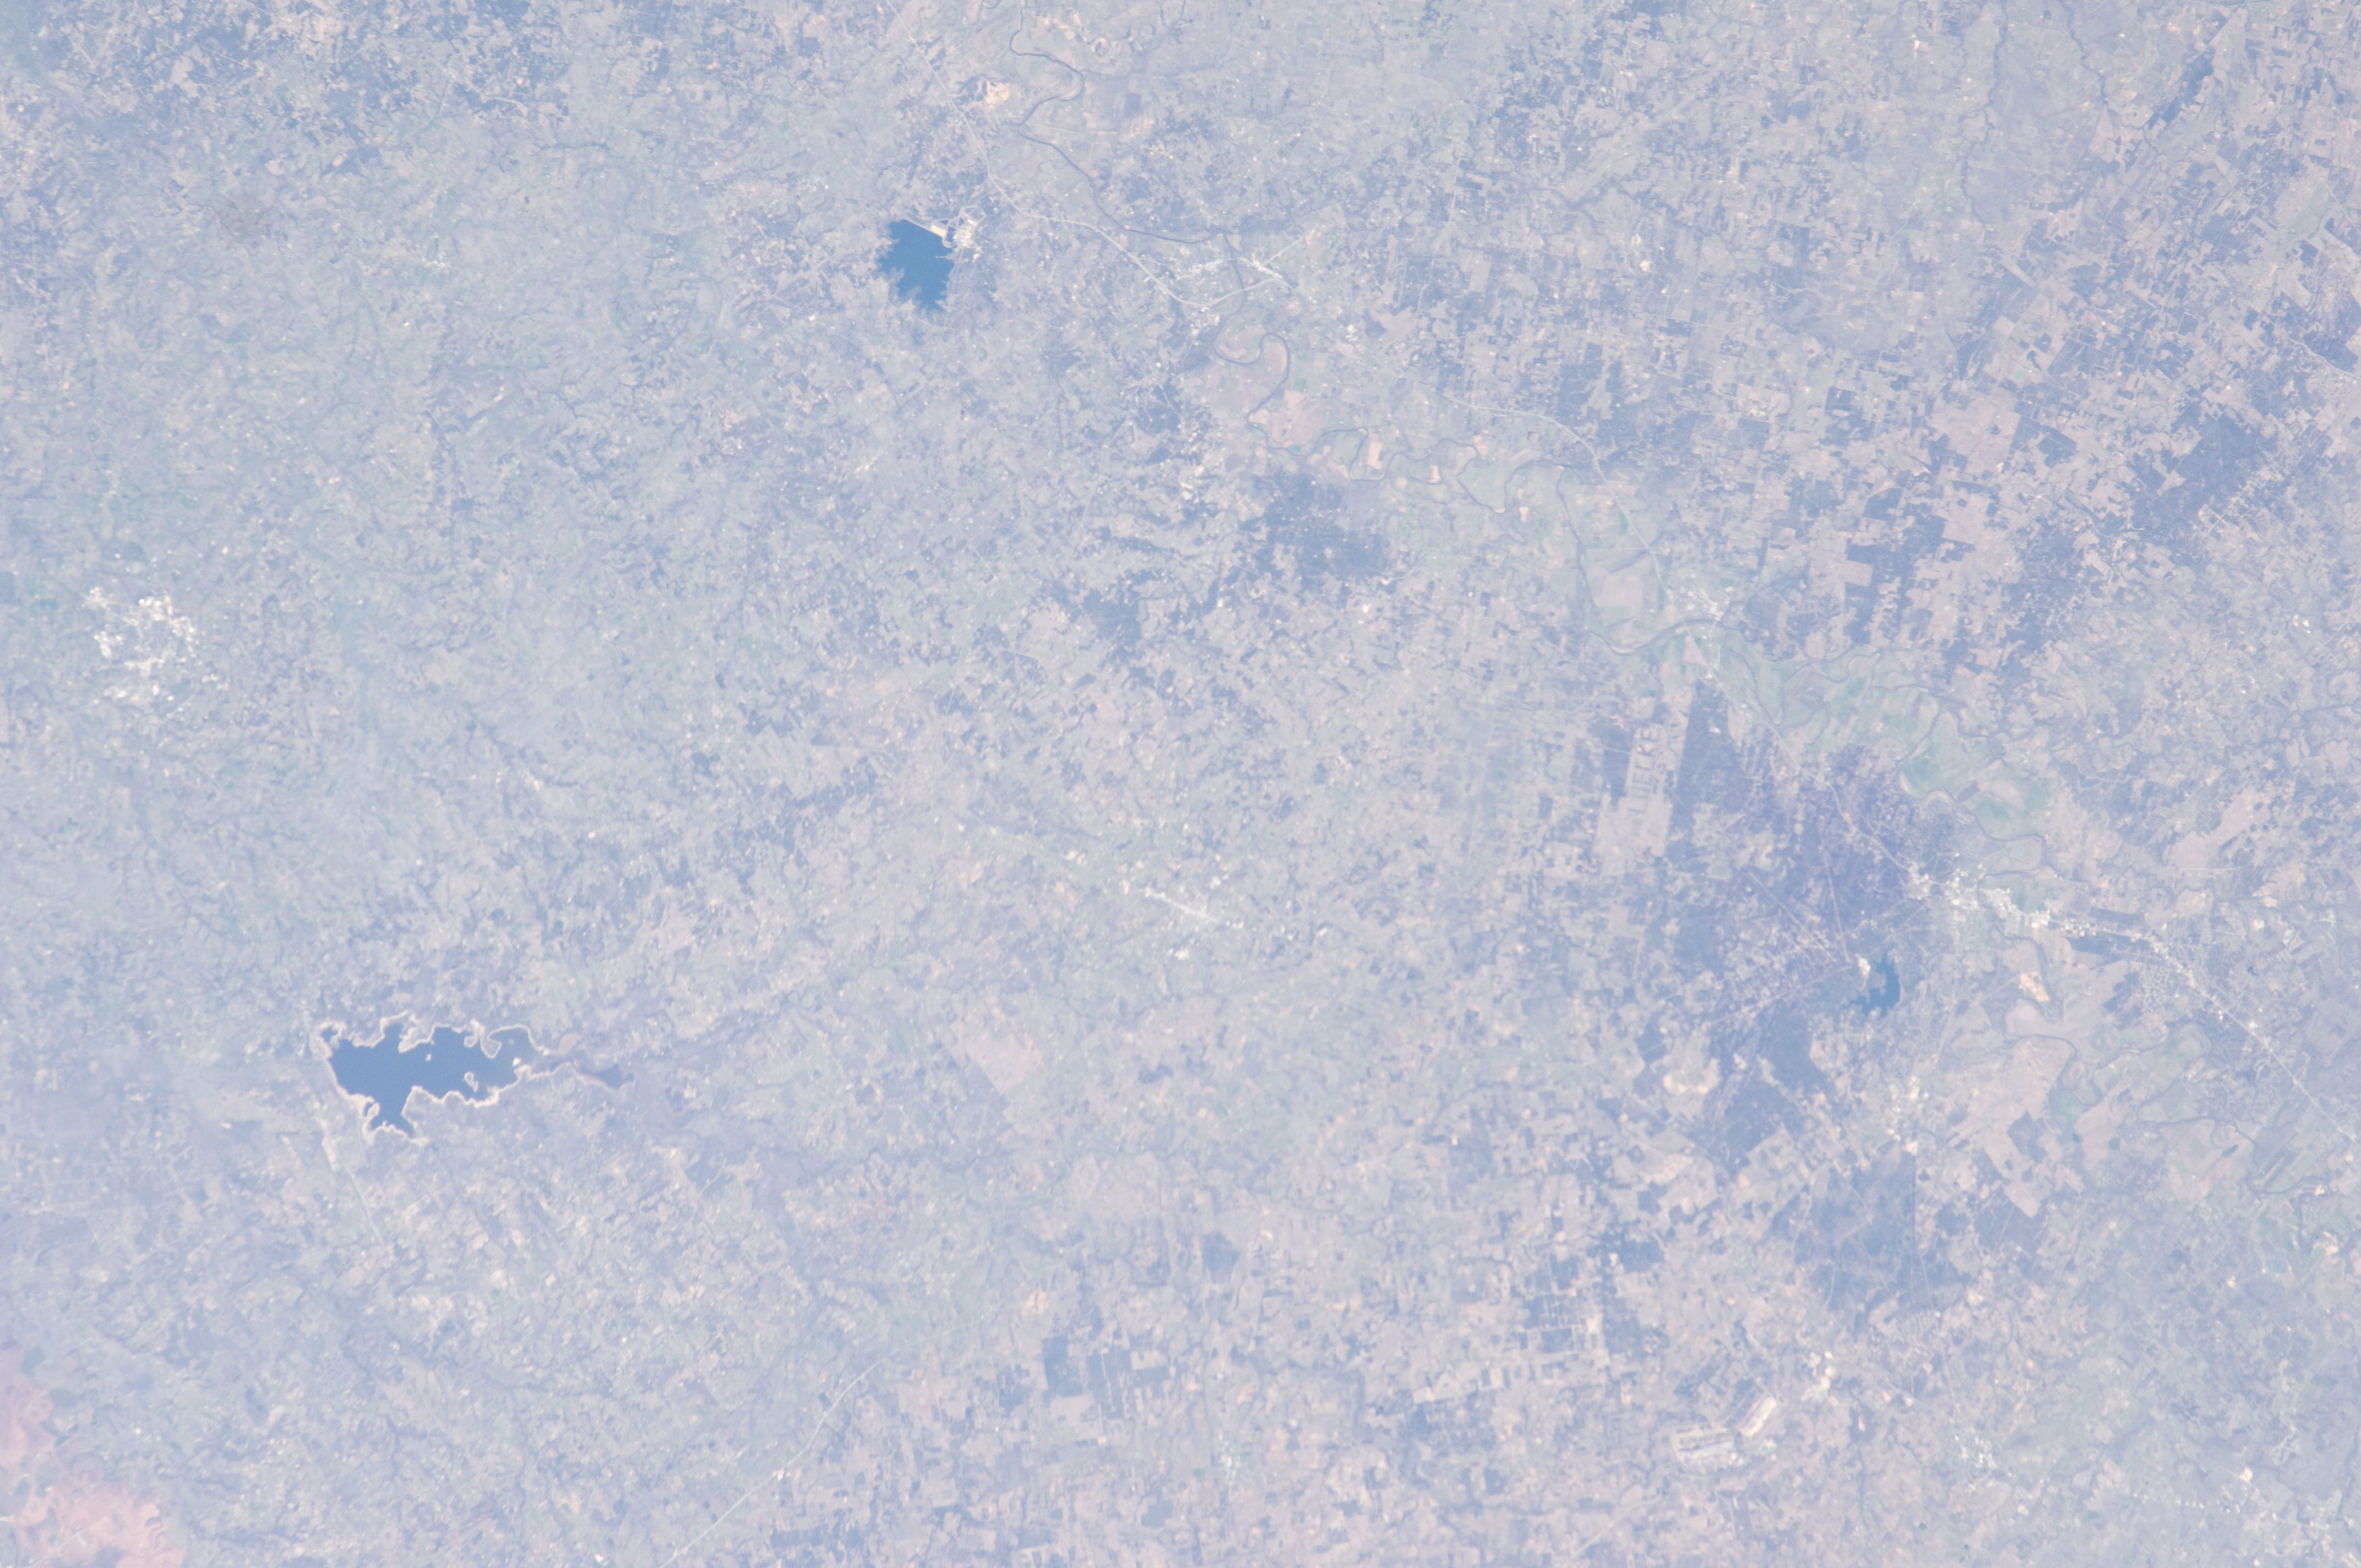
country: USA-TEXAS
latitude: 30.2
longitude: -96.9
